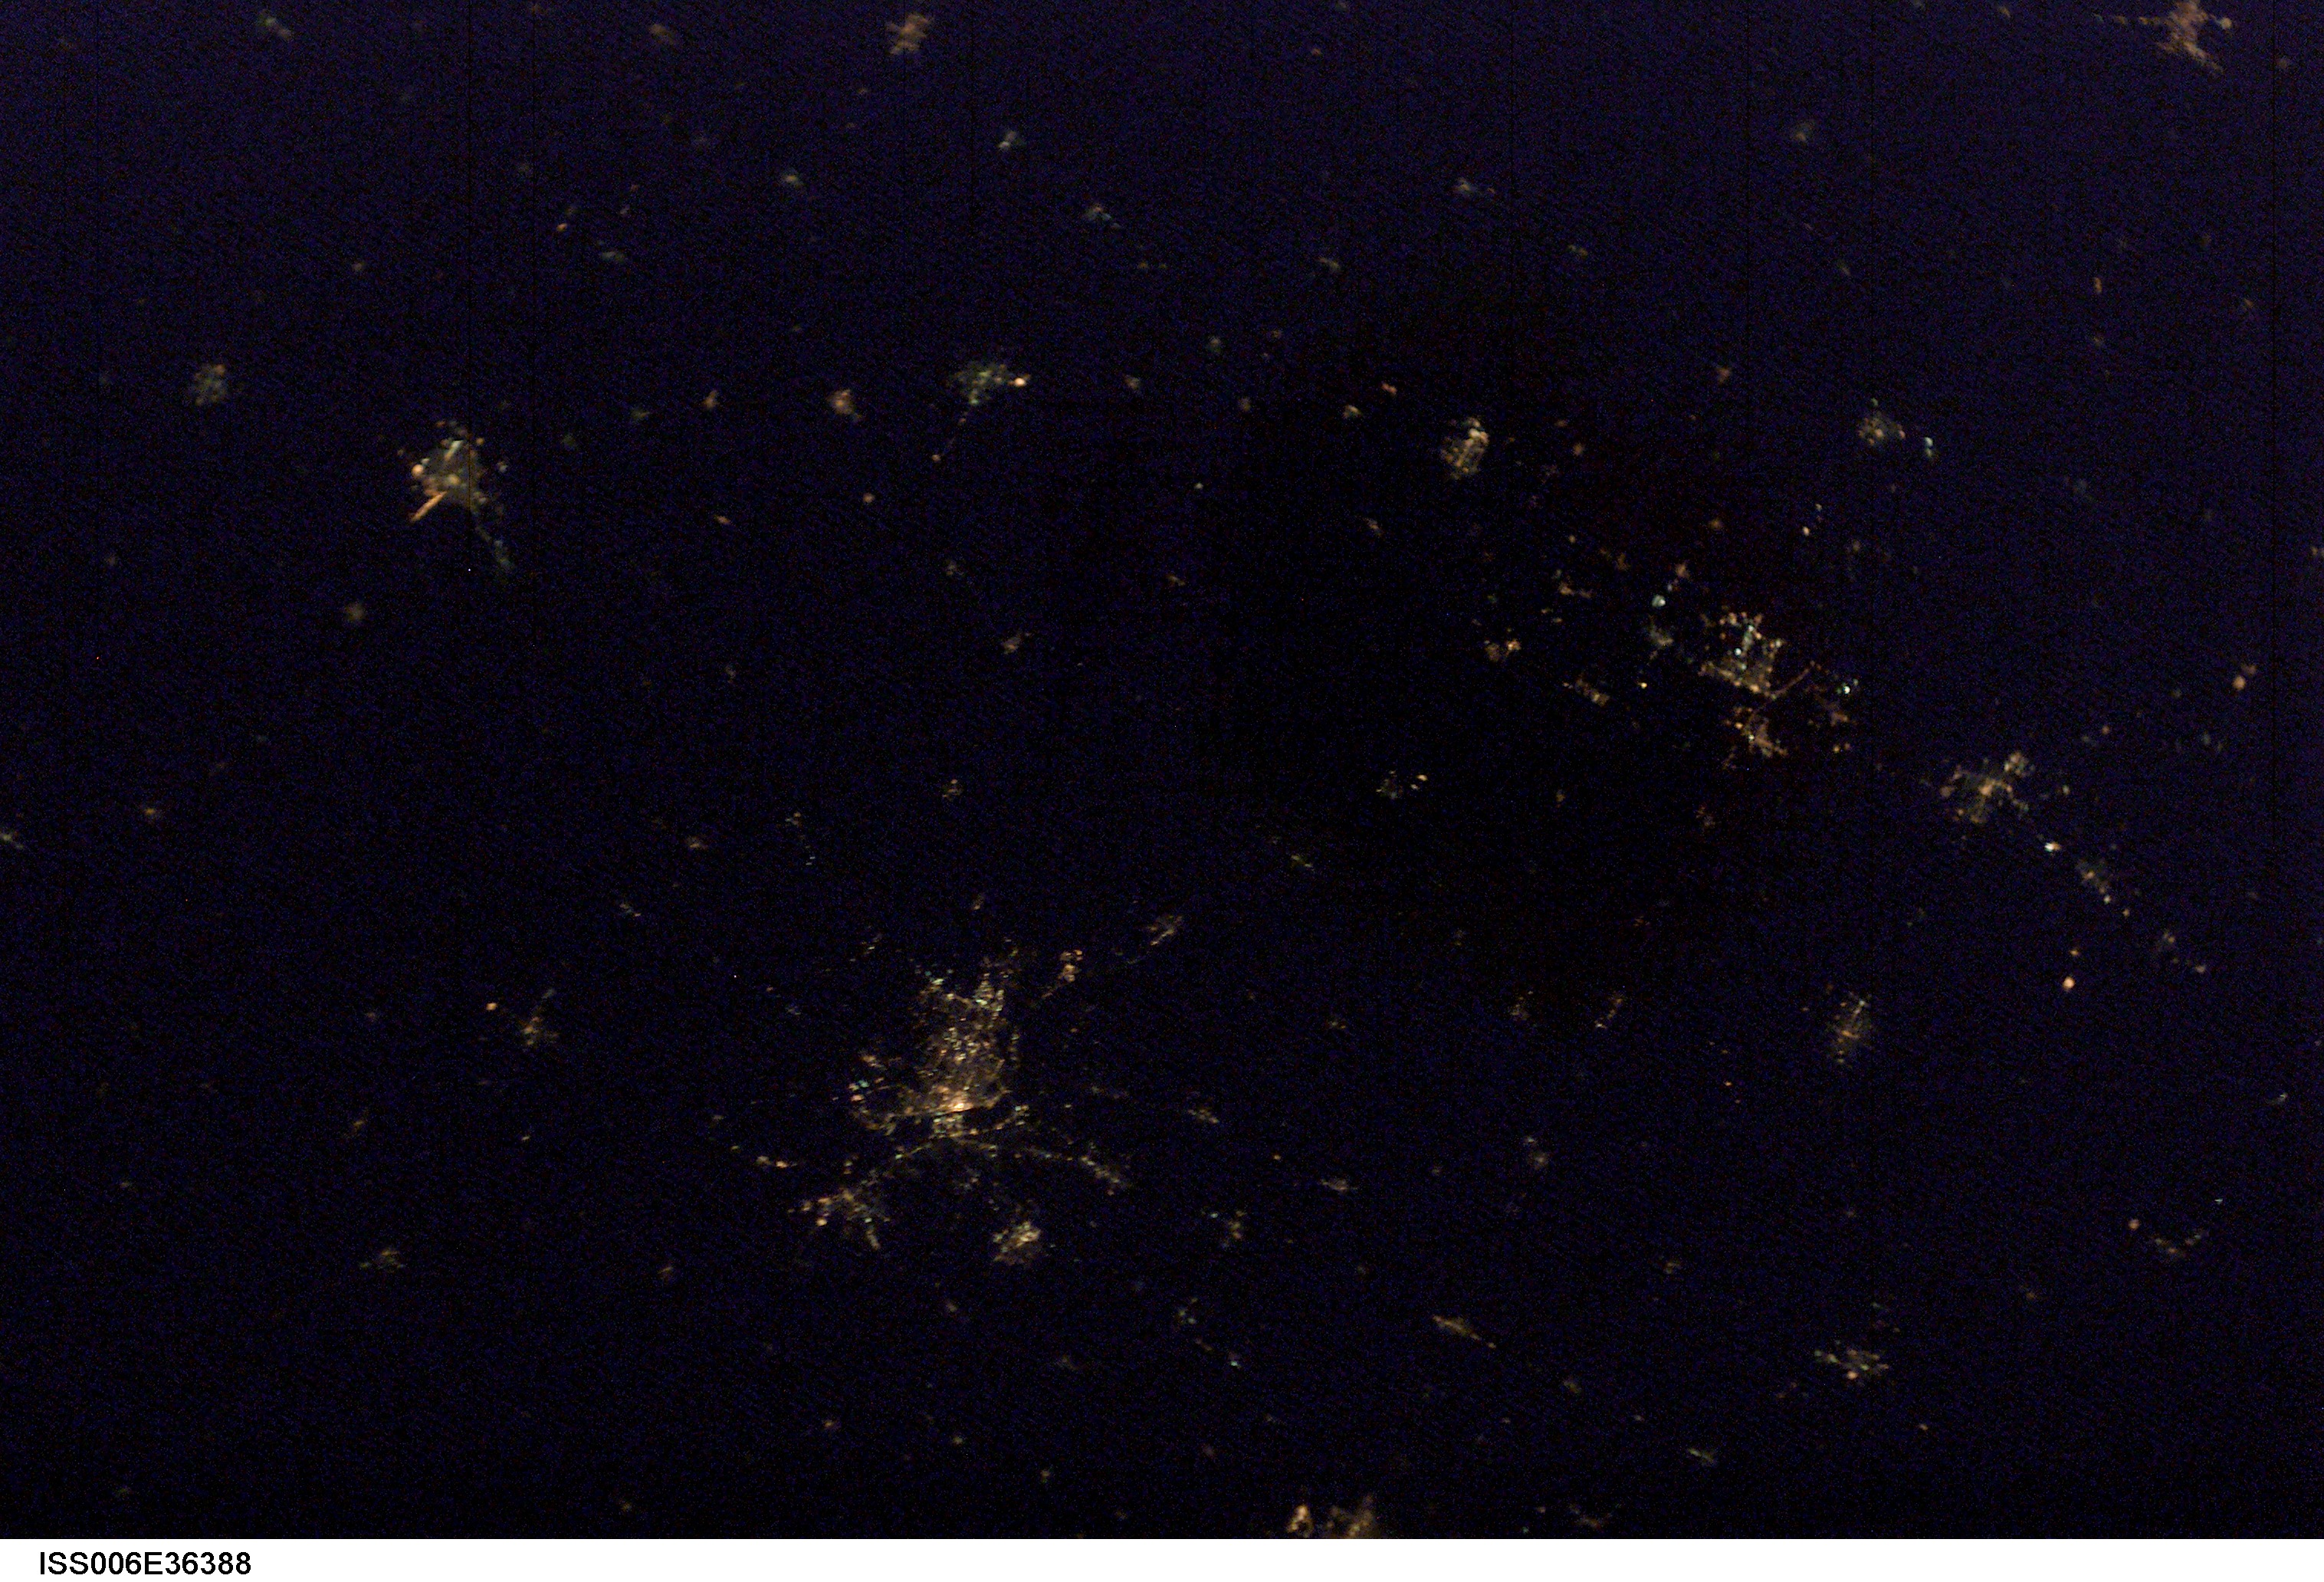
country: USA-MISSOURI
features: DARK EARTHOBS
